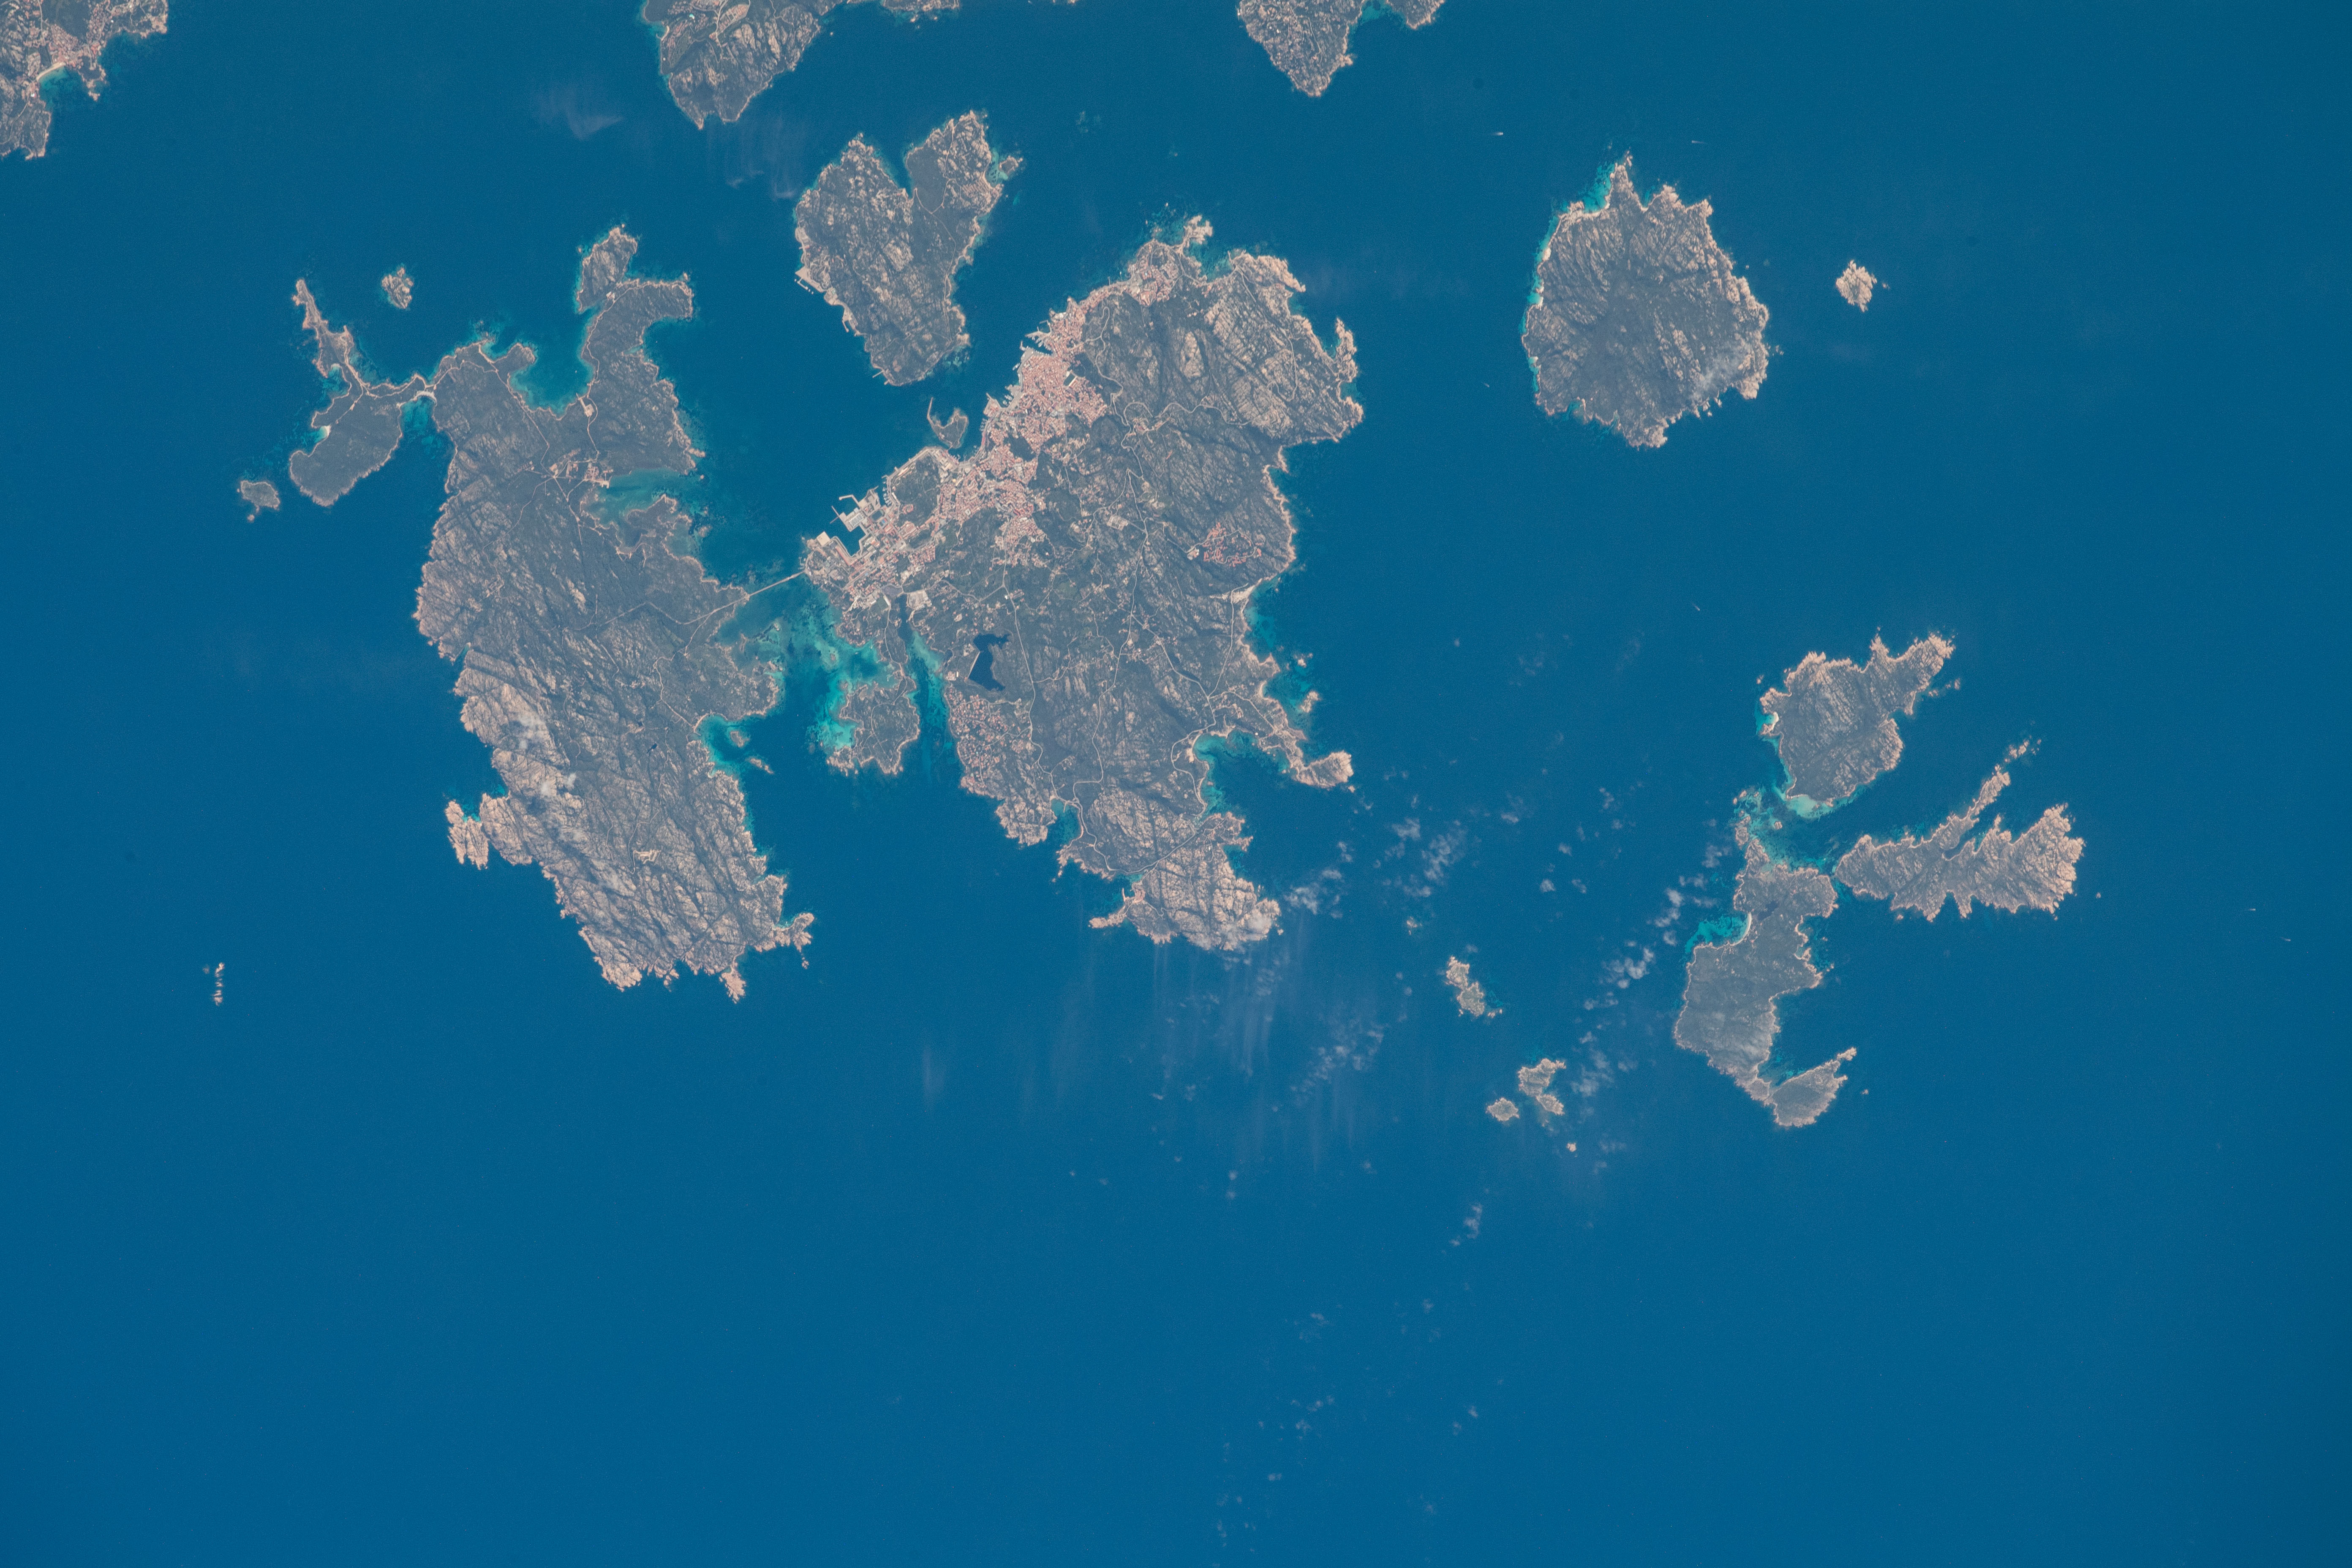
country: SARDINIA
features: CAPRERA, ISOLA SPARGI
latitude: 41.2
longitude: 9.4
